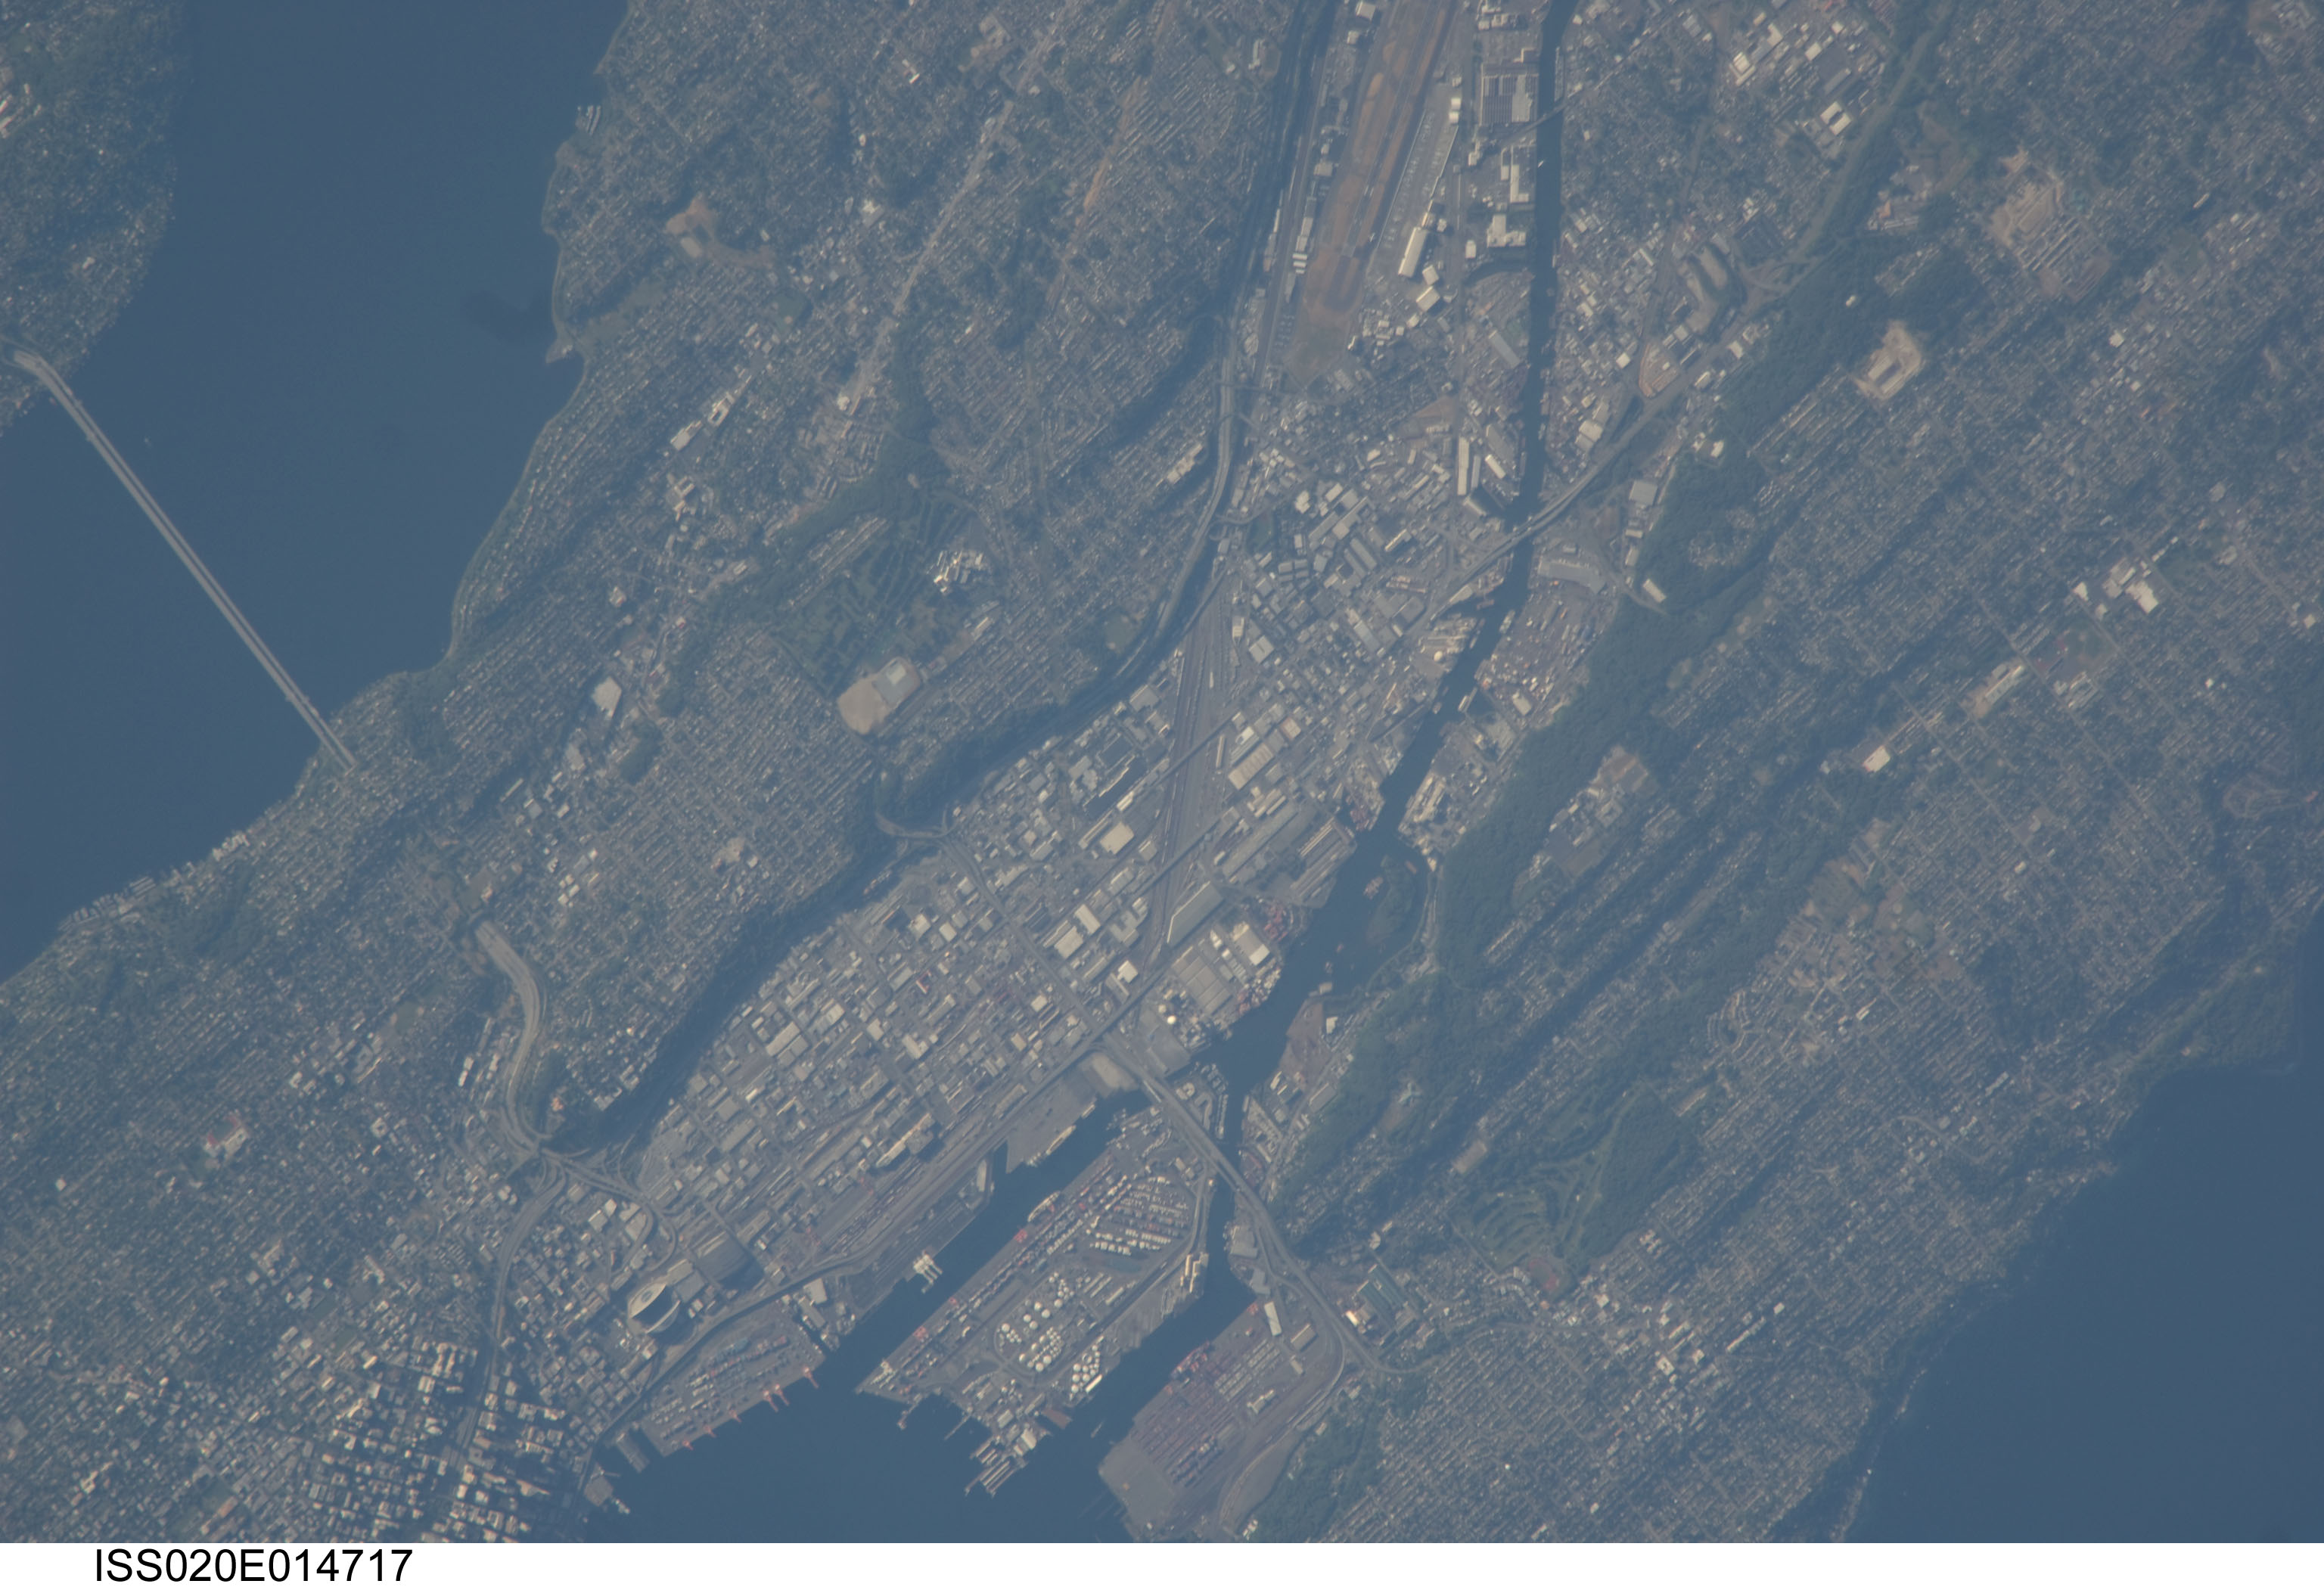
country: USA-WASHINGTON
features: SEATTLE, L. WASHINGTON, ELLIOT BAY, PORT
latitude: 47.6
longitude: -122.3
